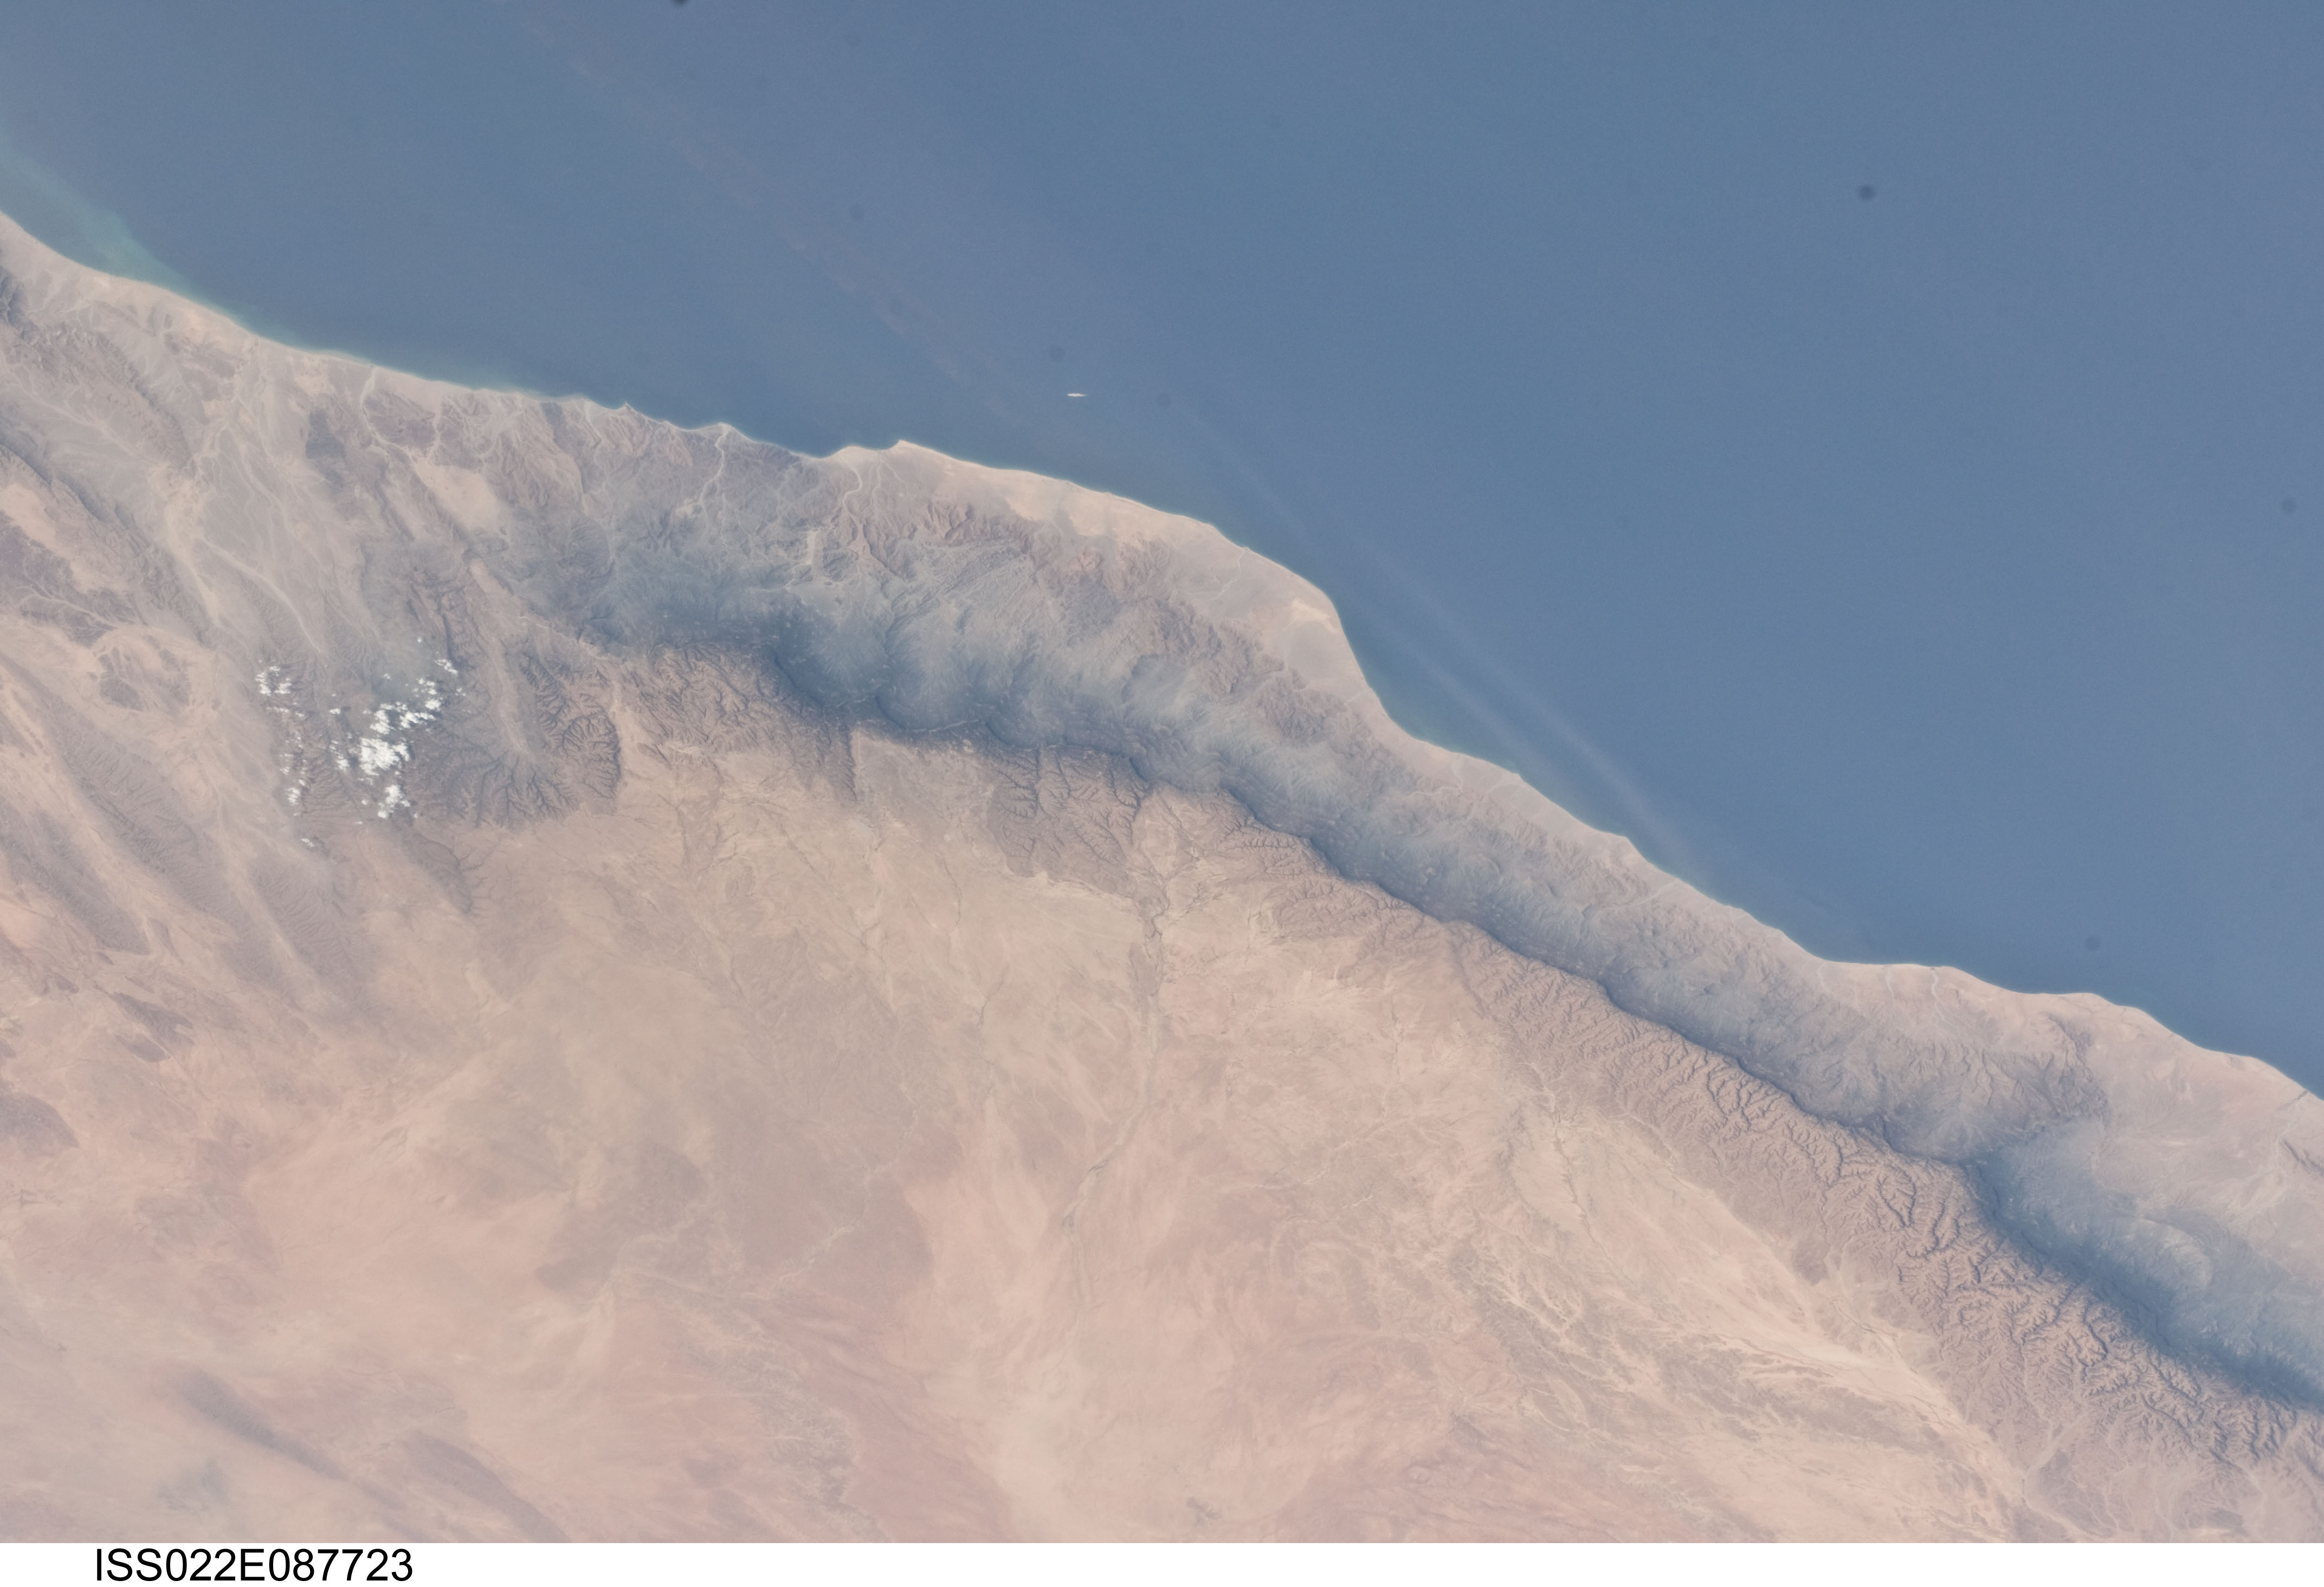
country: SOMALIA
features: BUURAHA XERO RANGE, GULF OF ADEN COAST, CAPE SURUD, RAVINES, DESERT
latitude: 11.0
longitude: 47.5
